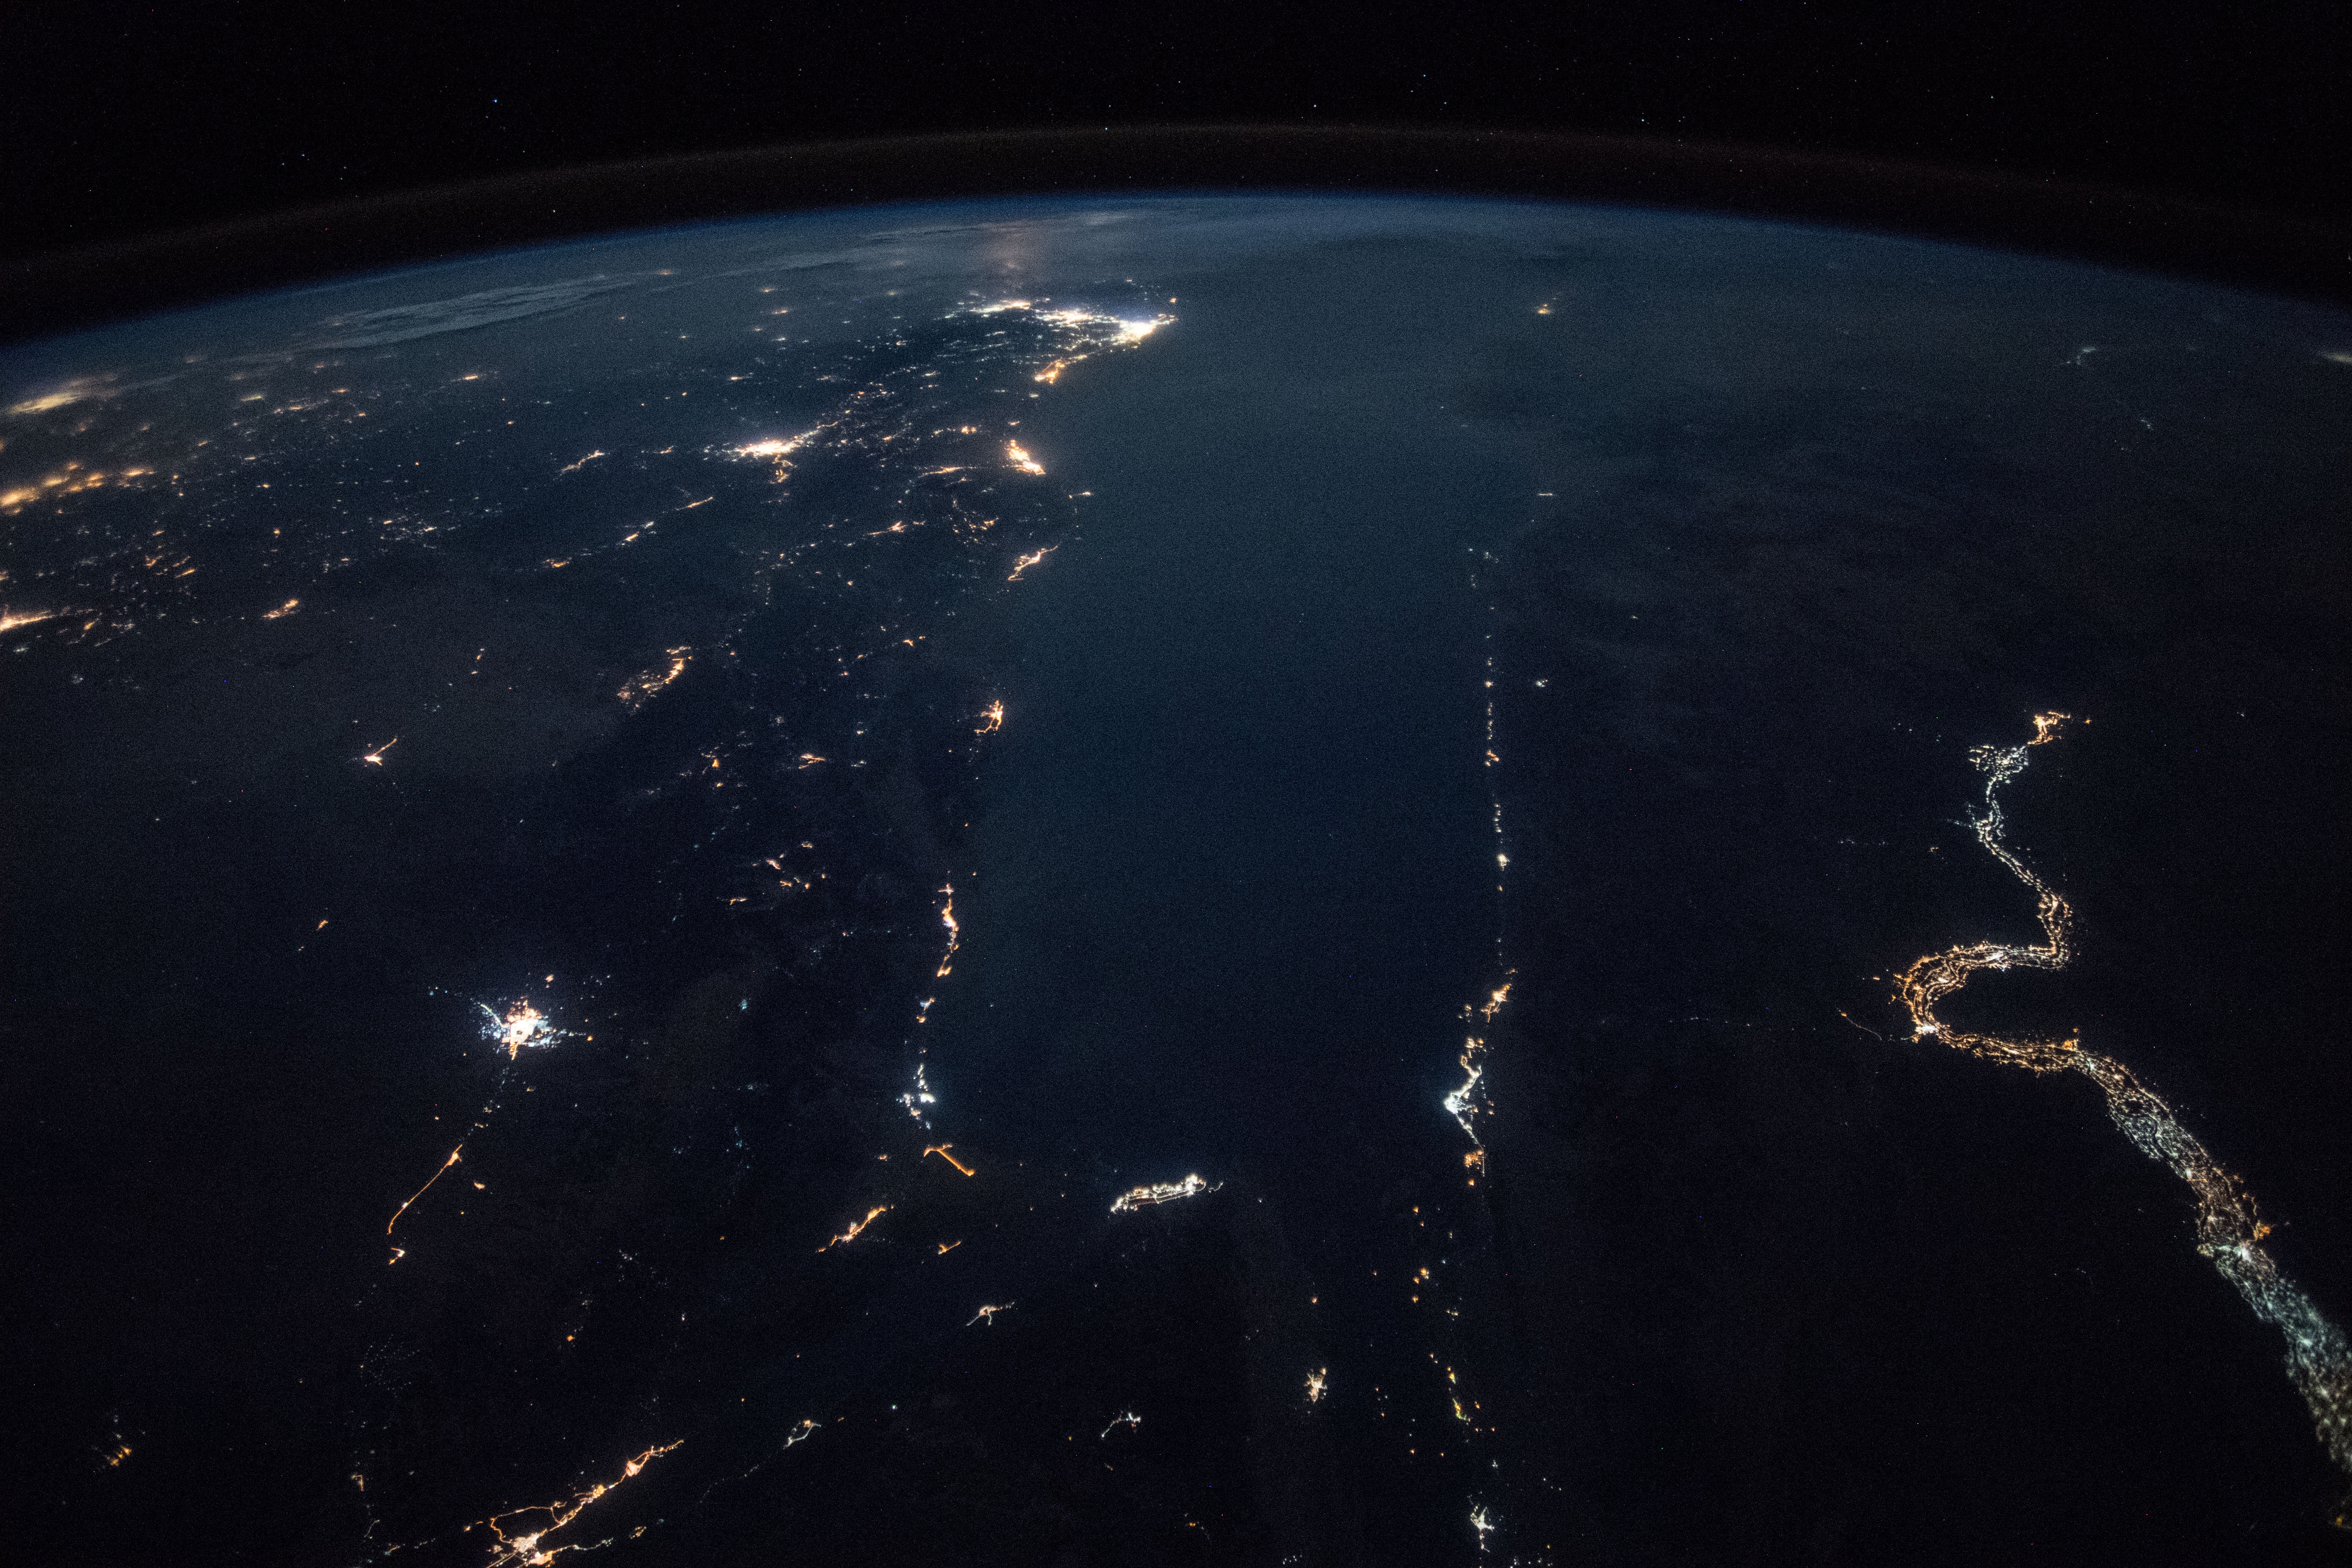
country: SAUDI ARABIA
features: GULF OF SUEZ, GULF OF AQABA, HEJAZ MOUNTAINS, TABUK CITY, RAS MOHAMMED CITY, SHARM EL-SHEIKH CITY, NILE RIVER, EARTH LIMB, NIGHT
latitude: 27.2
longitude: 35.3
